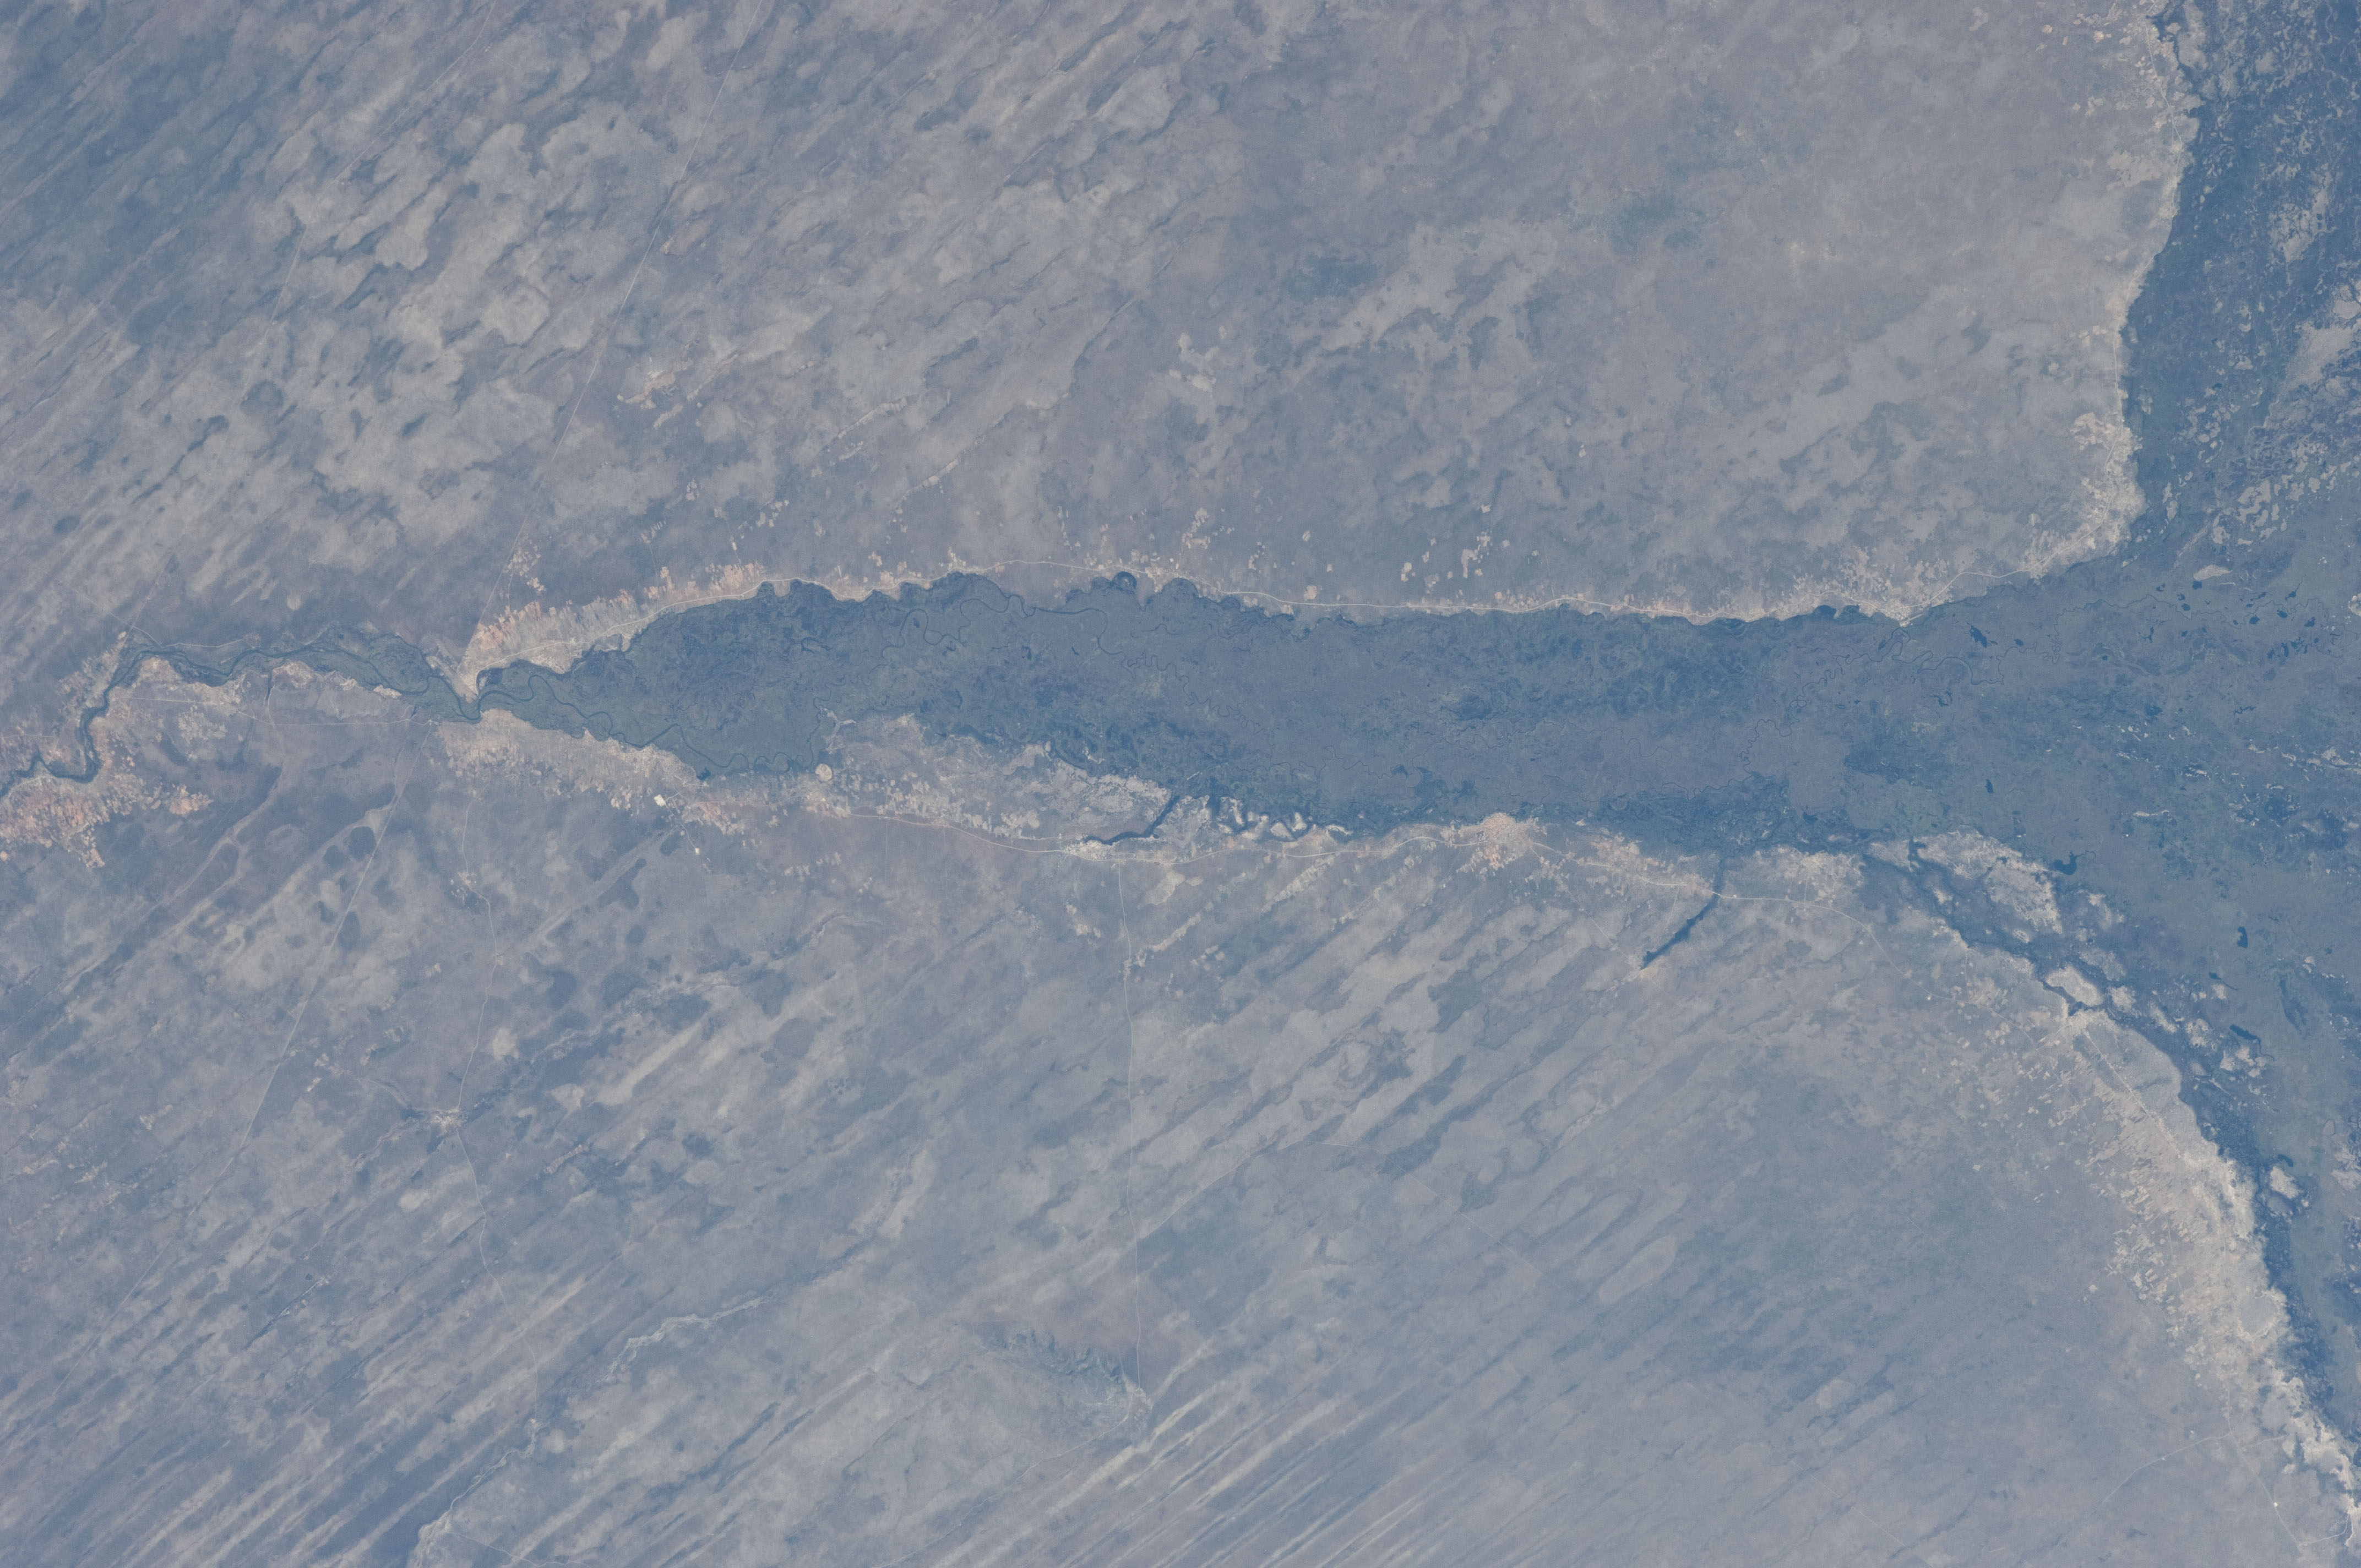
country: BOTSWANA
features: OKAVANGO R. FLOODPLAIN
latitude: -18.5
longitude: 22.0
